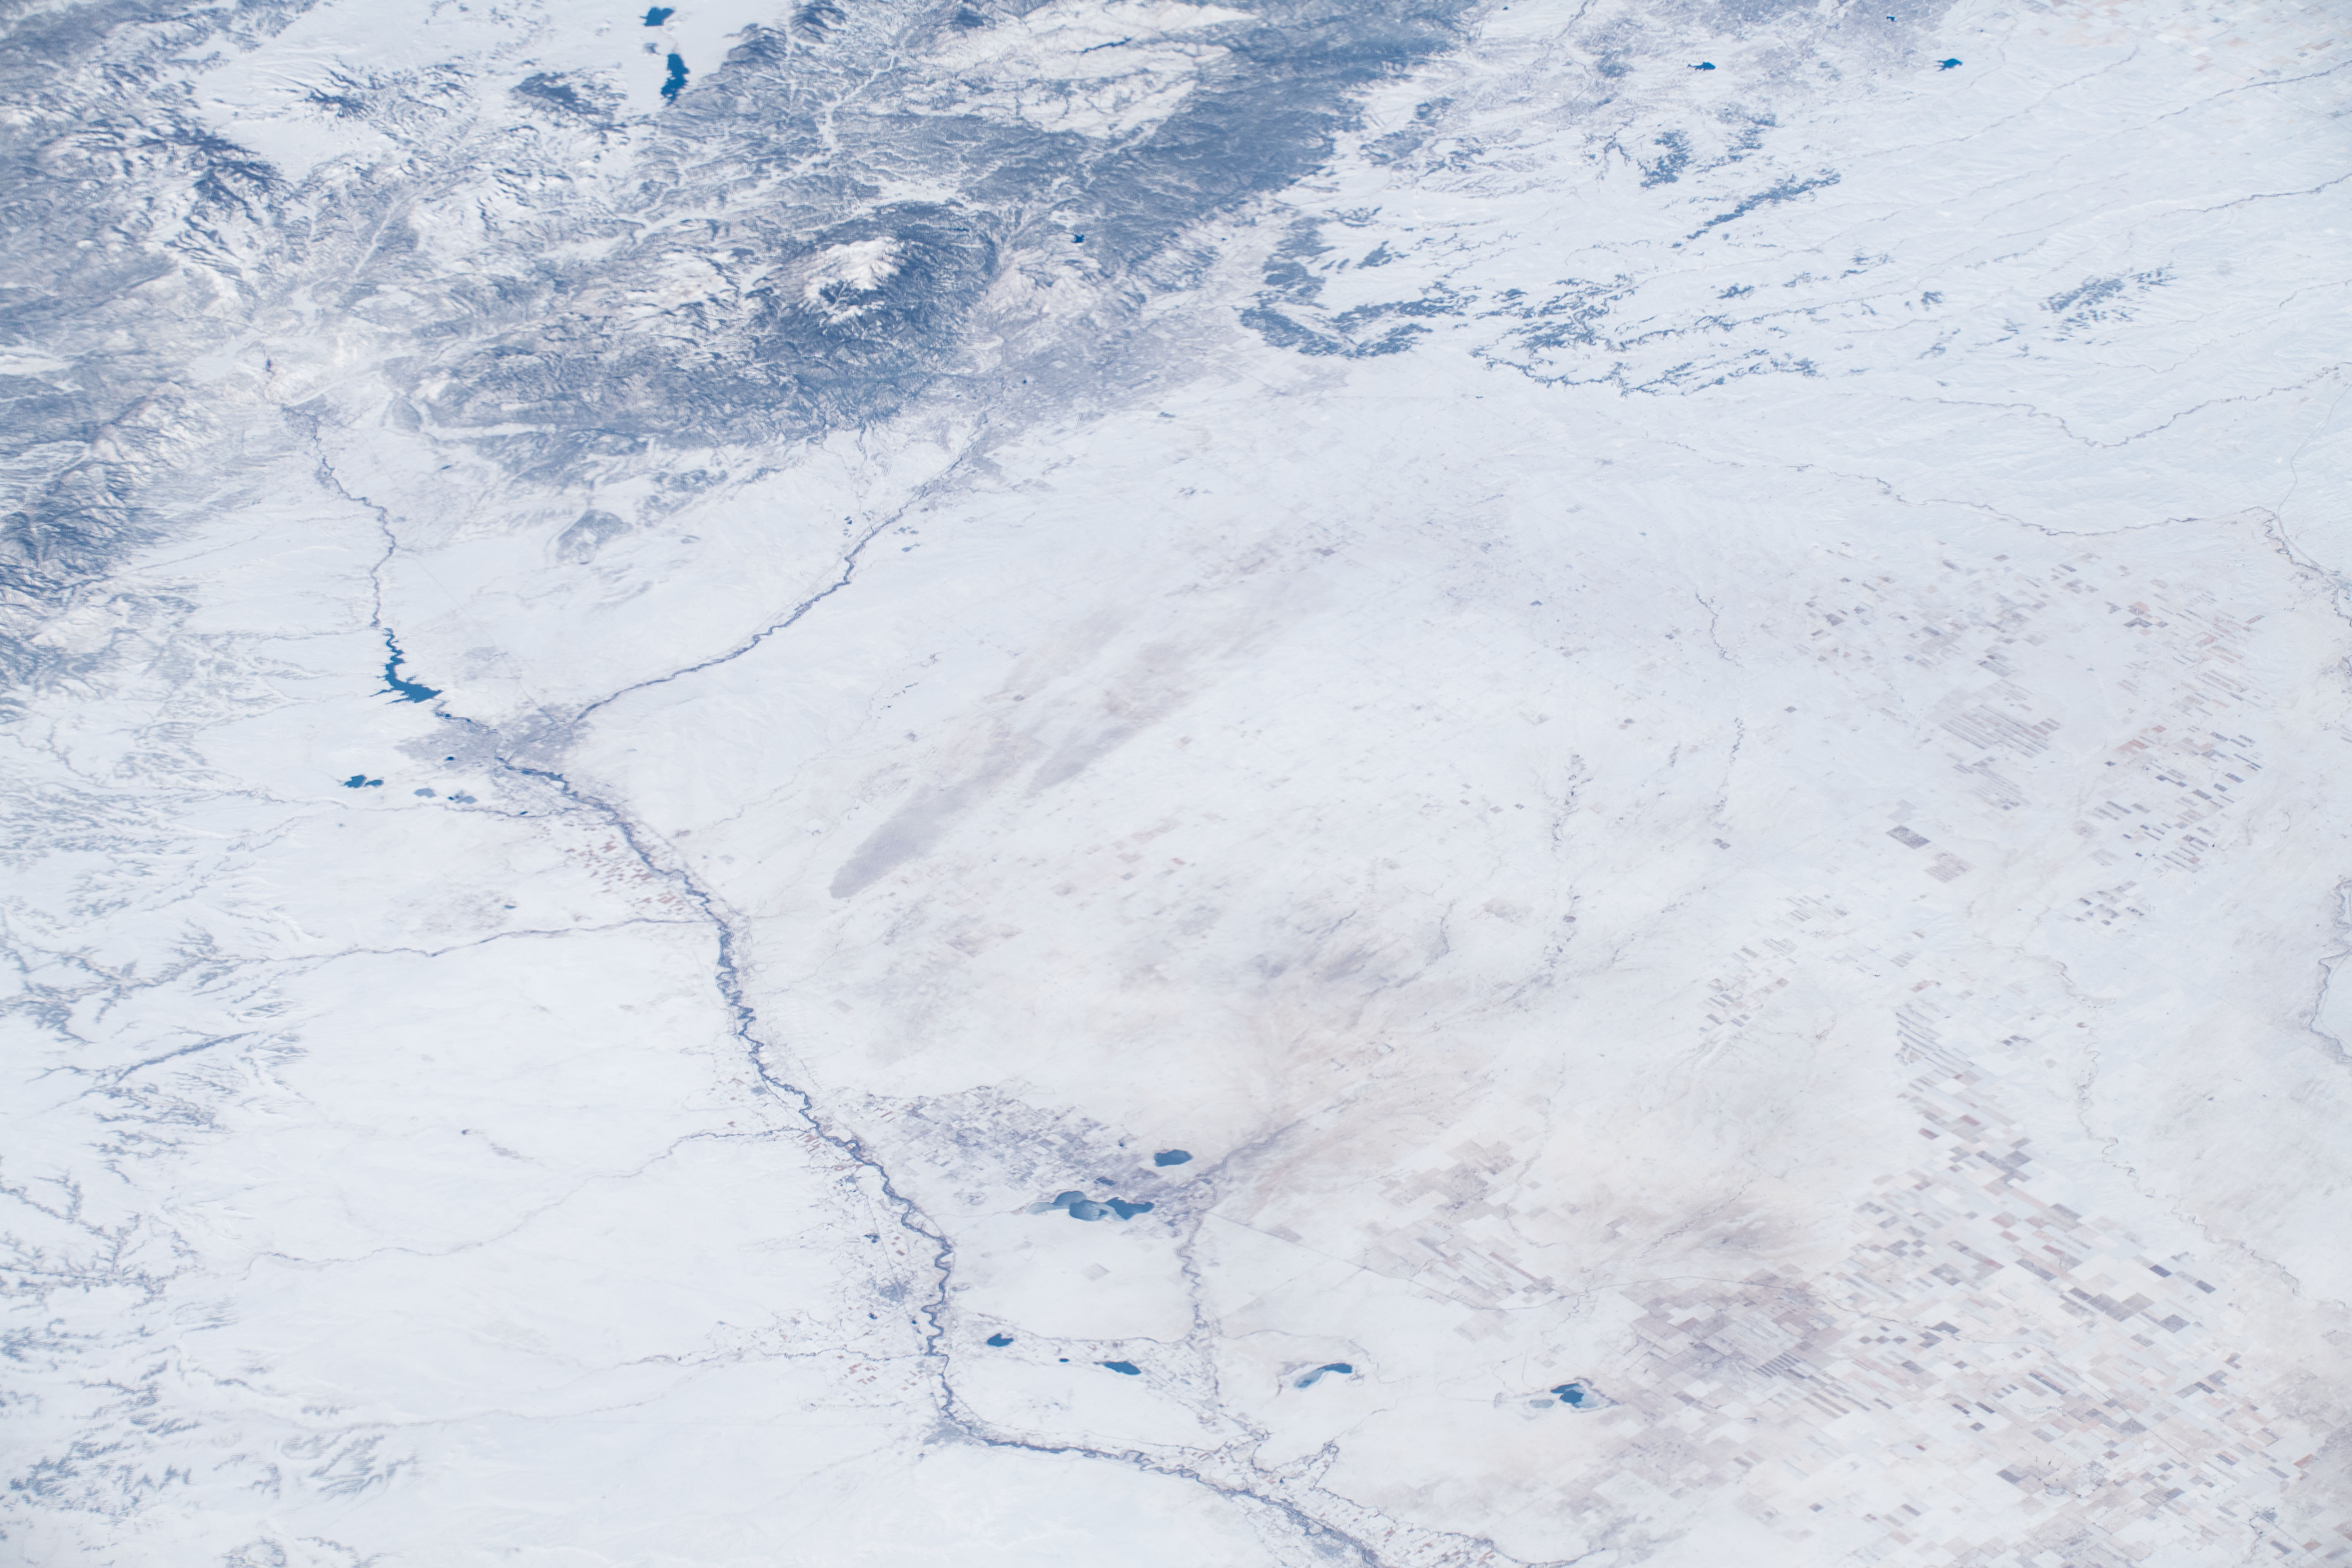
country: USA-COLORADO
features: FORT CARSON, COLORADO SPRINGS, PUEBLO RESERVOIR, COLORADO
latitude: 38.5
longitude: -104.2
